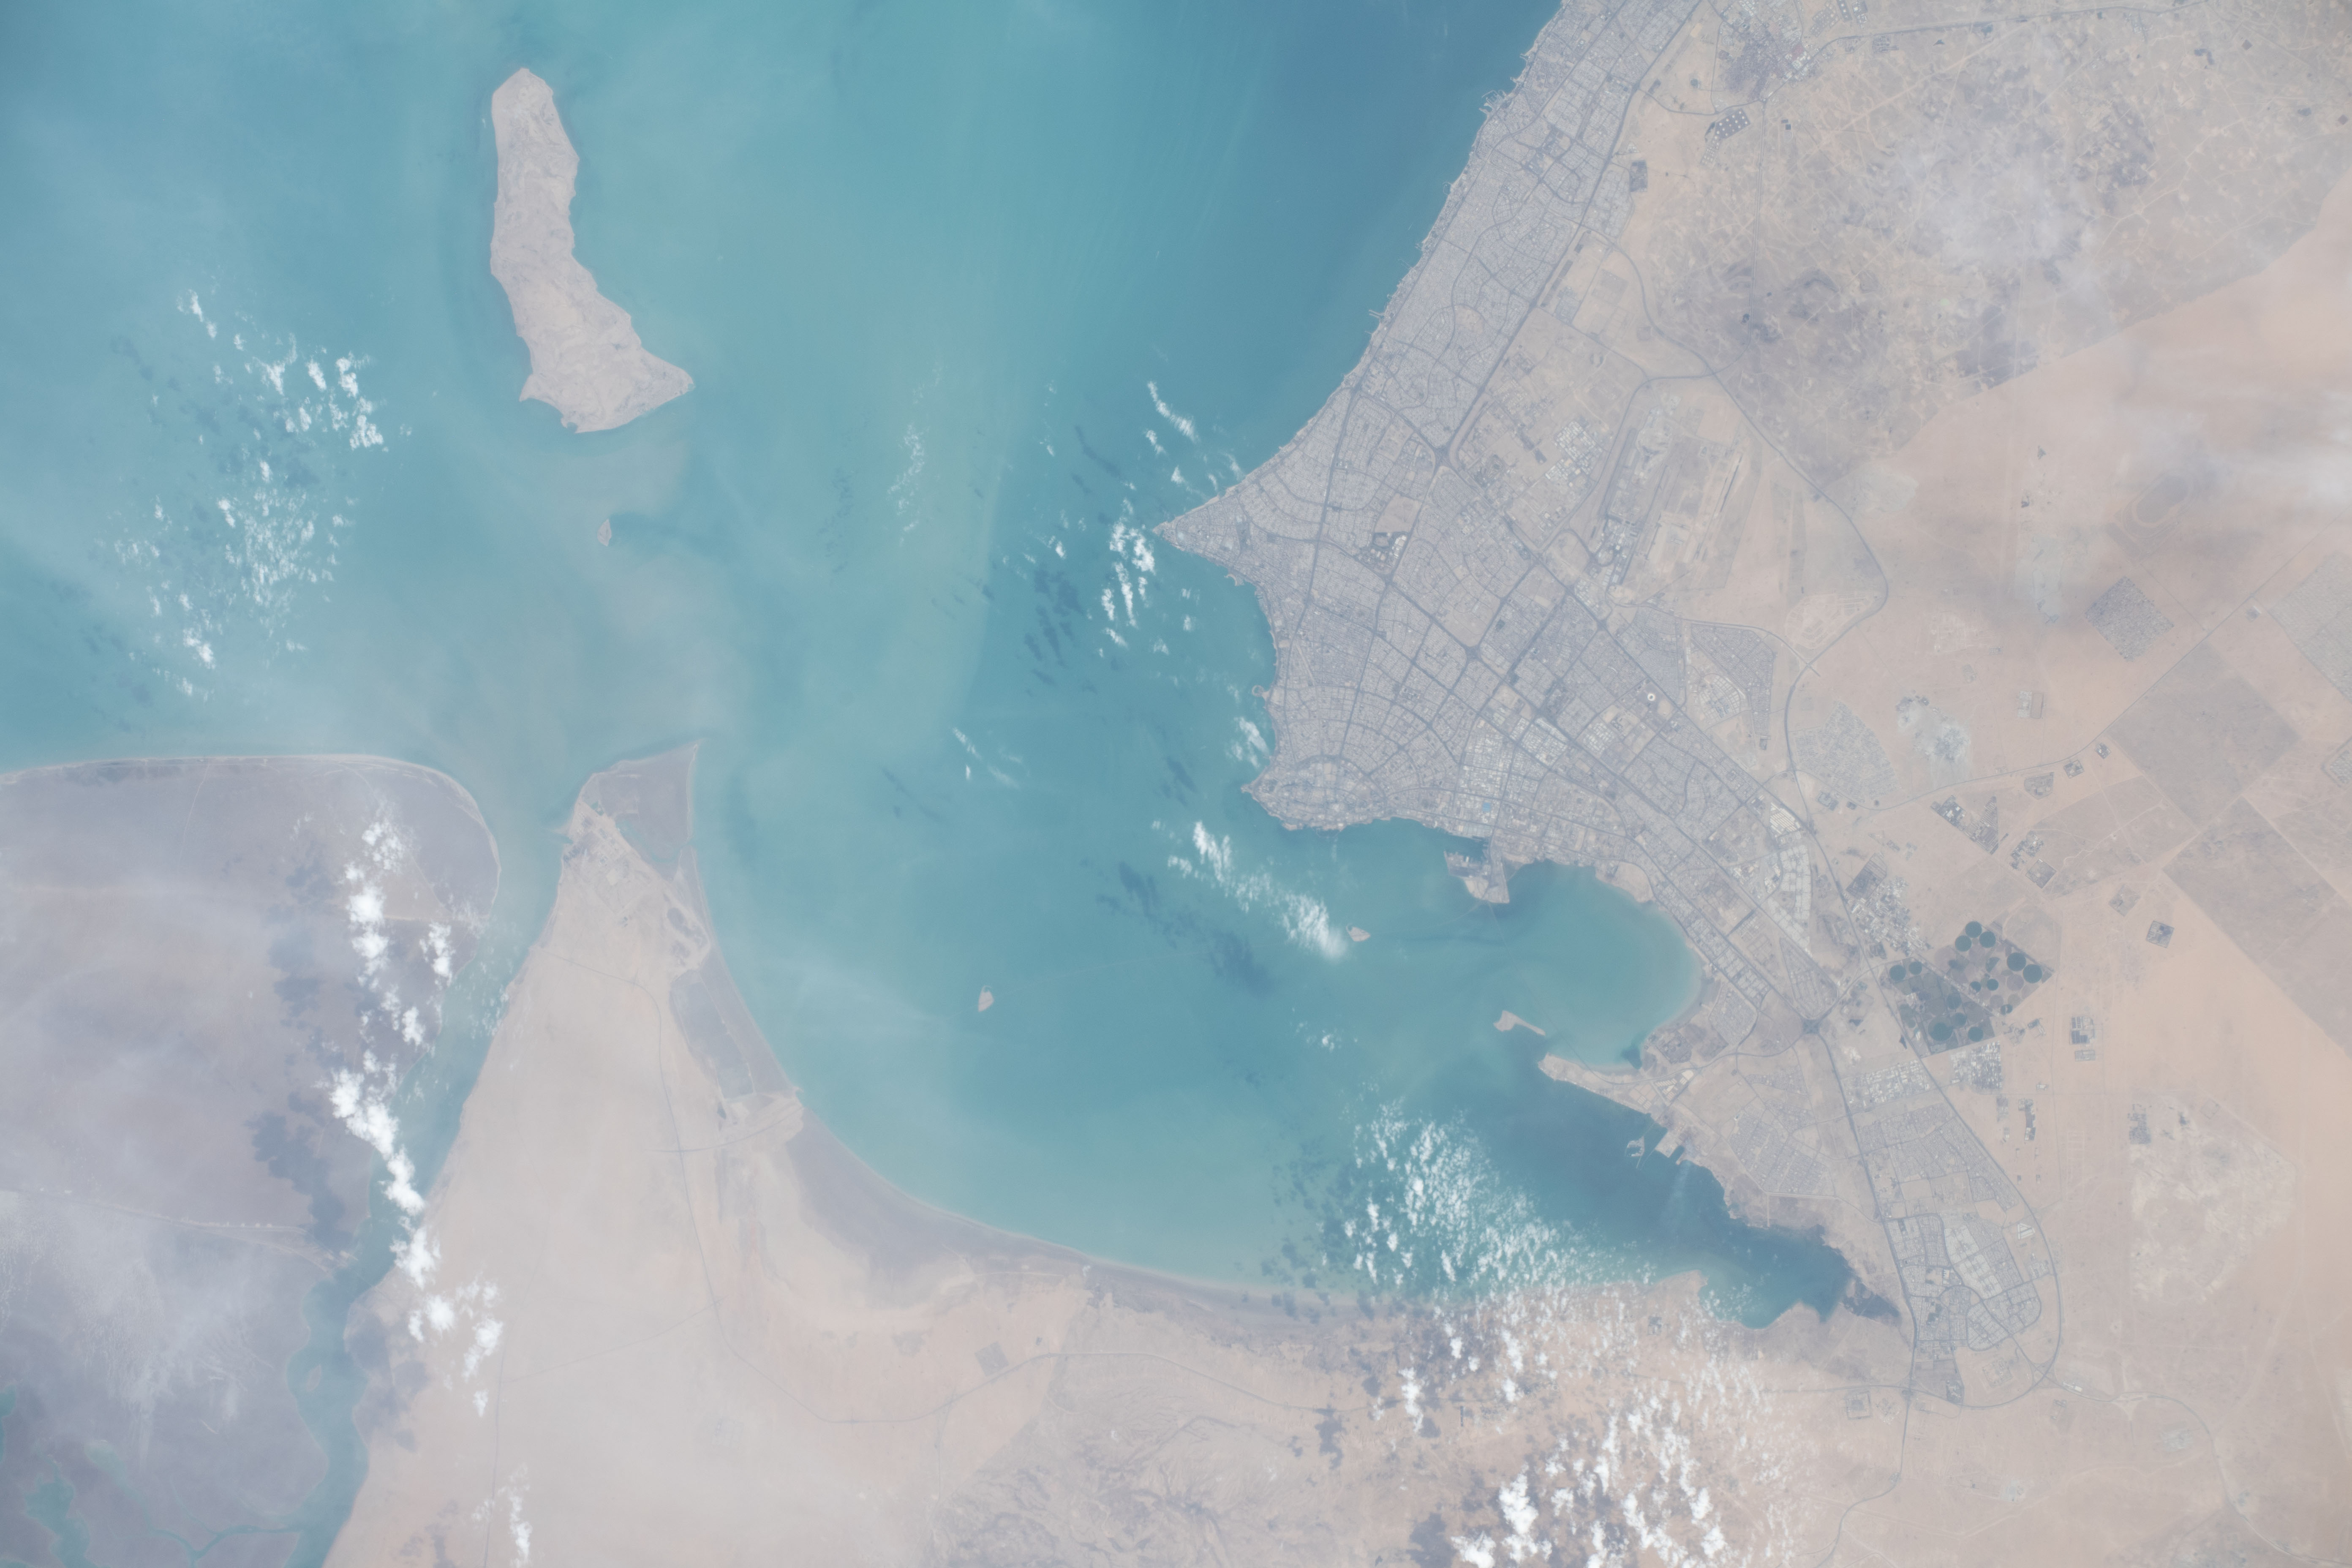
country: KUWAIT
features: KUWAIT BAY, KUWAIT CITY, JAHRA, JABER L ALI, PERSIAN GULF, FAW
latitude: 29.4
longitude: 48.1
